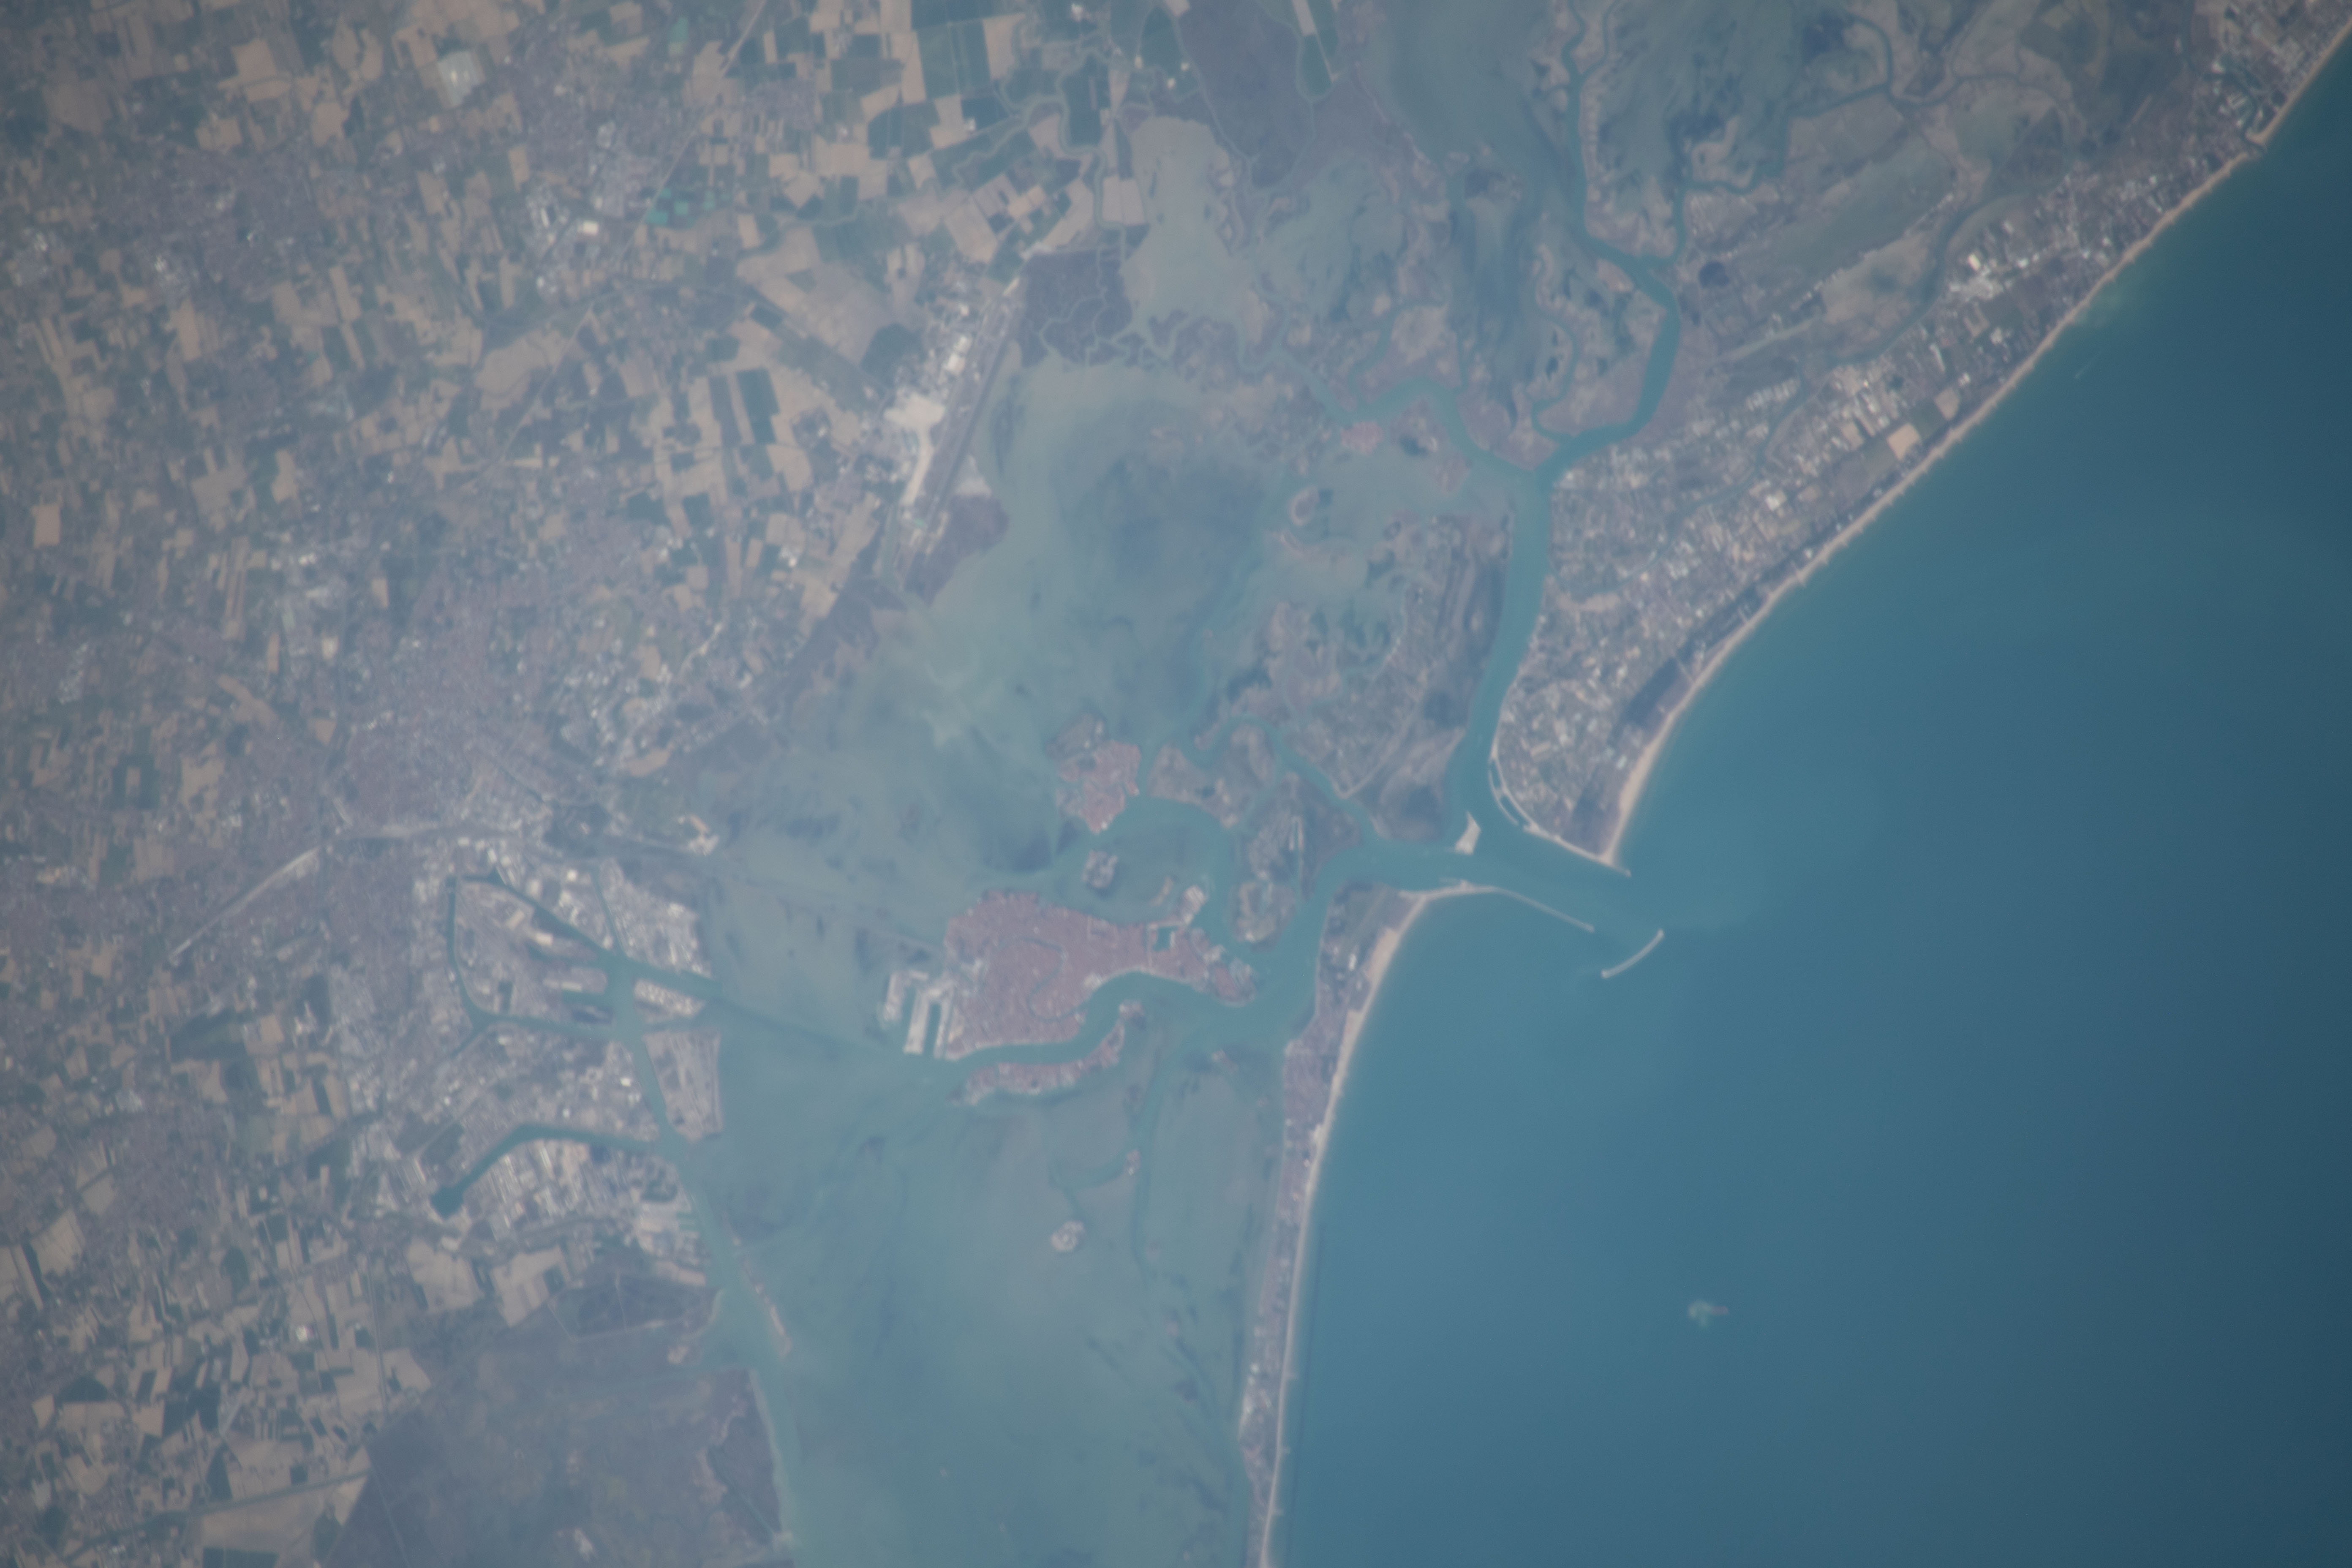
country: ITALY
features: VENICE, VENETIAN LAGOON, LIDO
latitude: 45.4
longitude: 12.3
